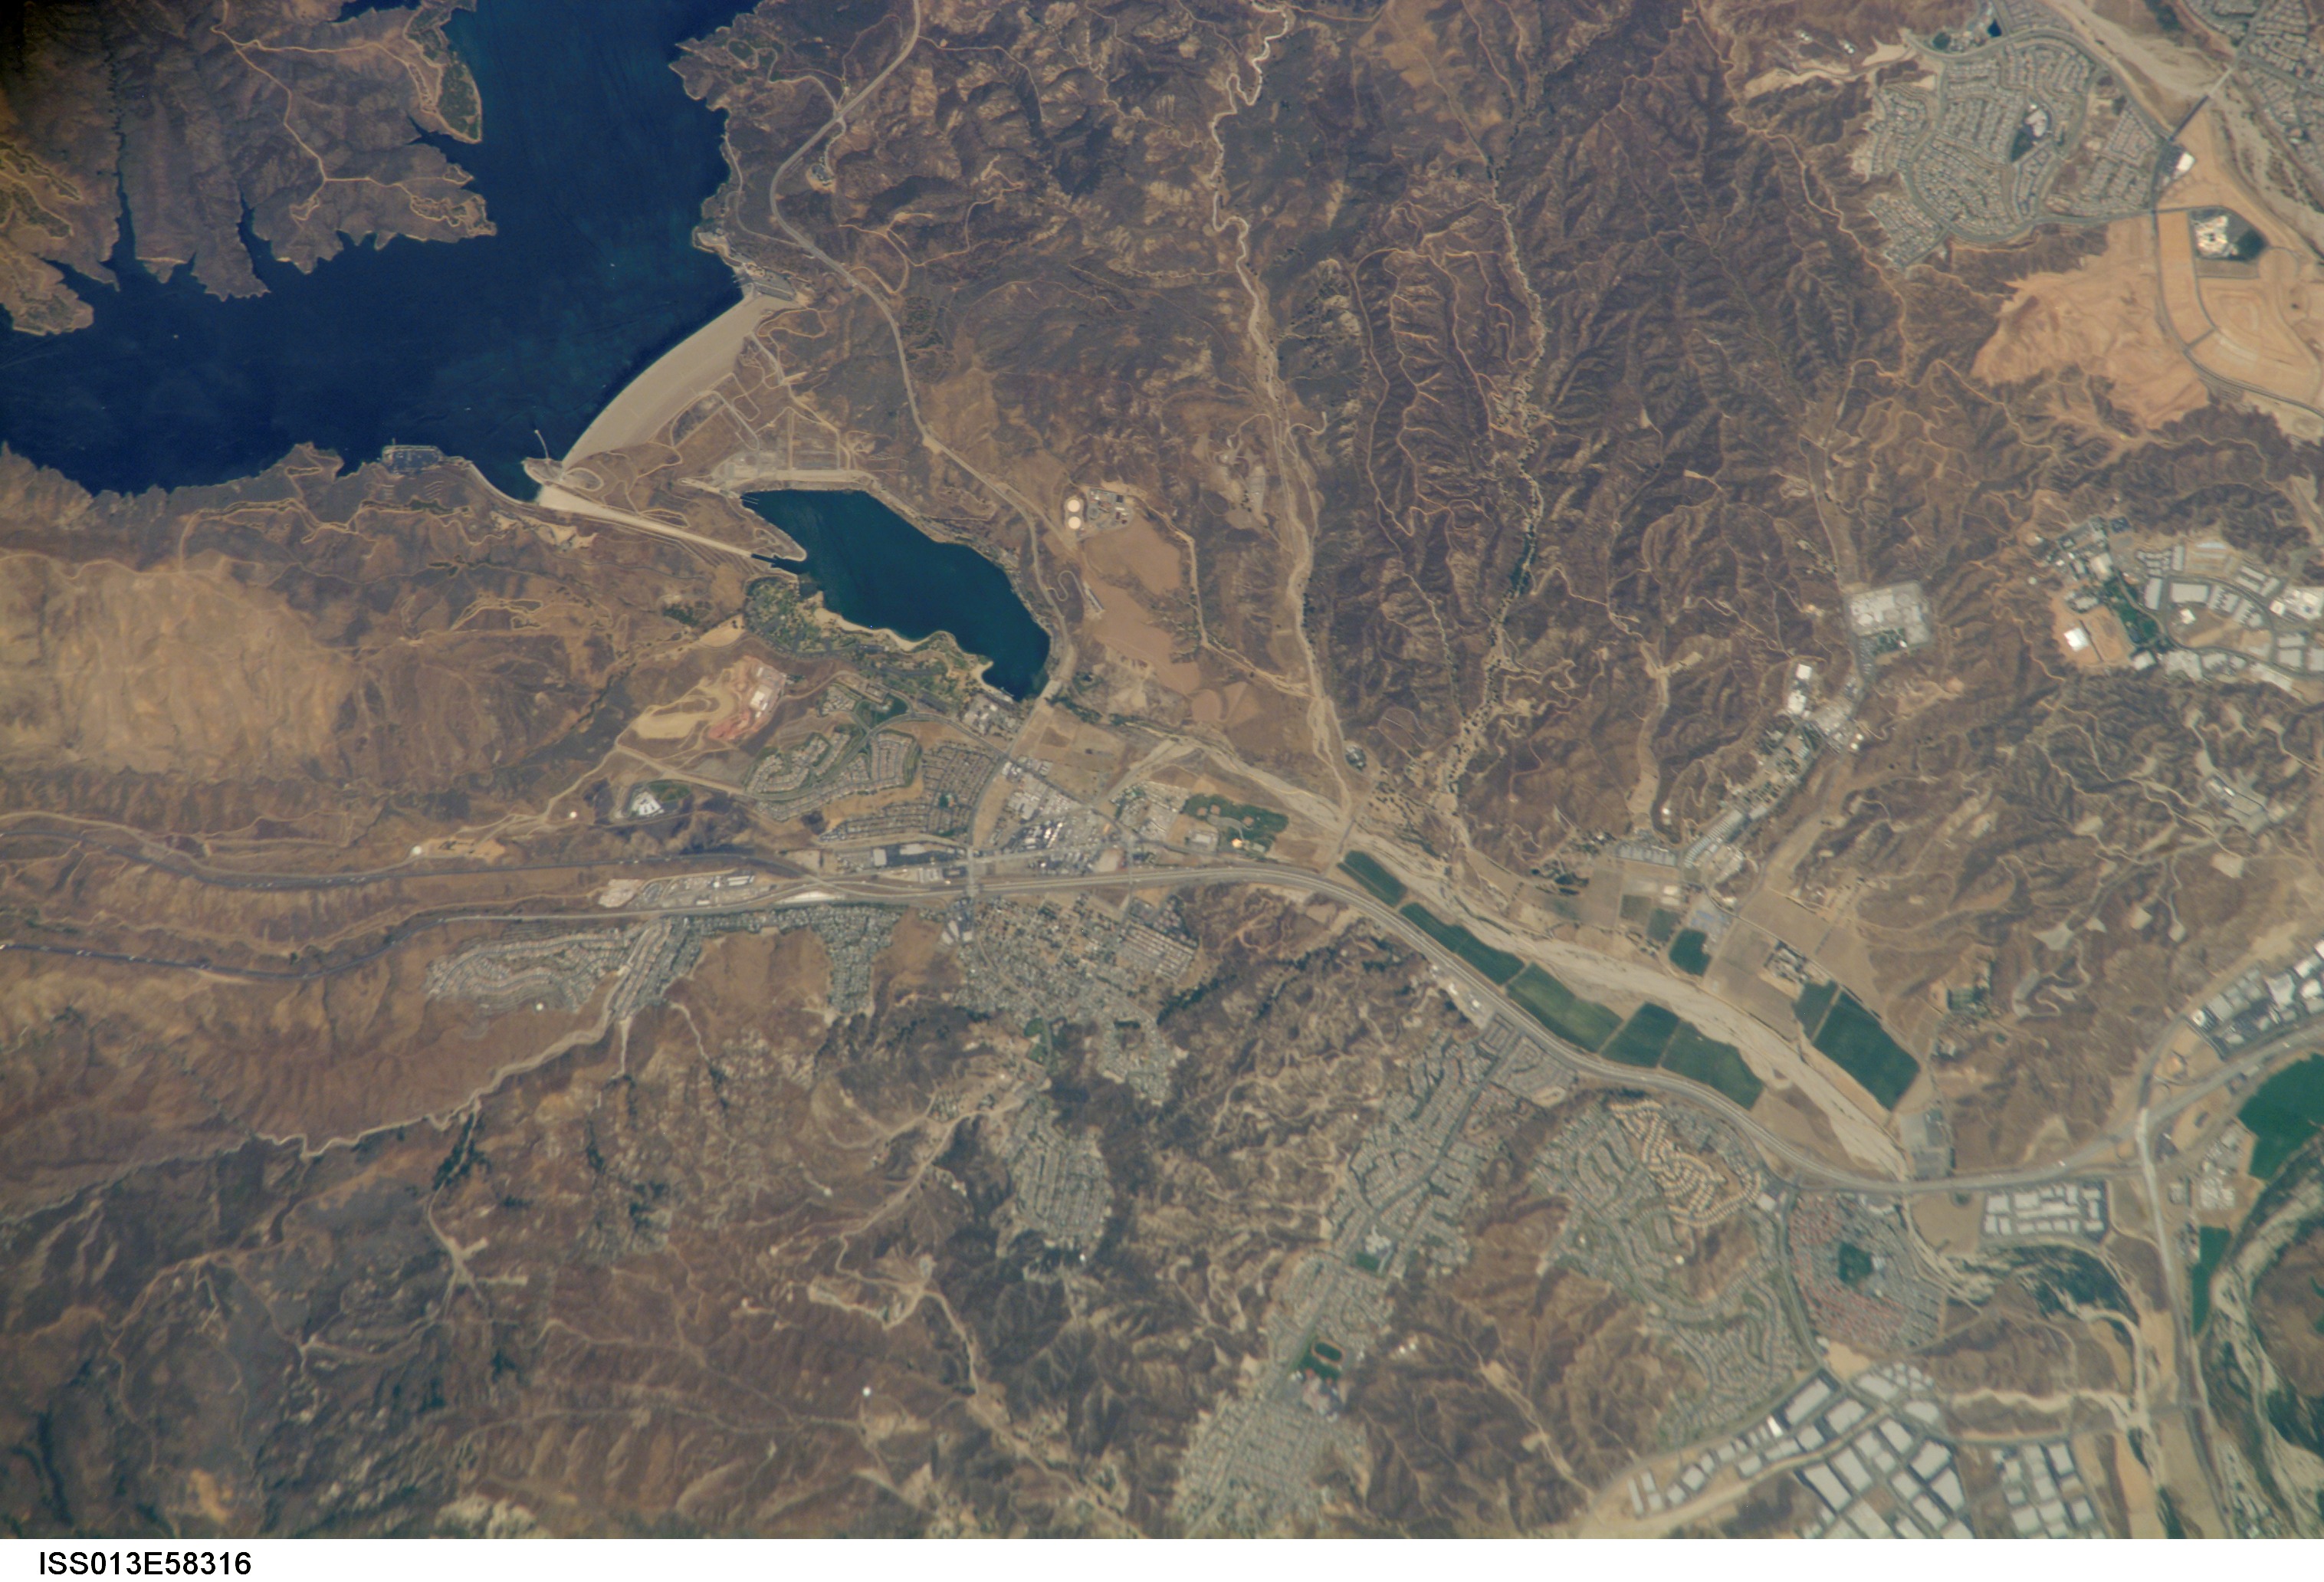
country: USA-CALIFORNIA
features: L.
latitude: 34.5
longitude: -118.6
